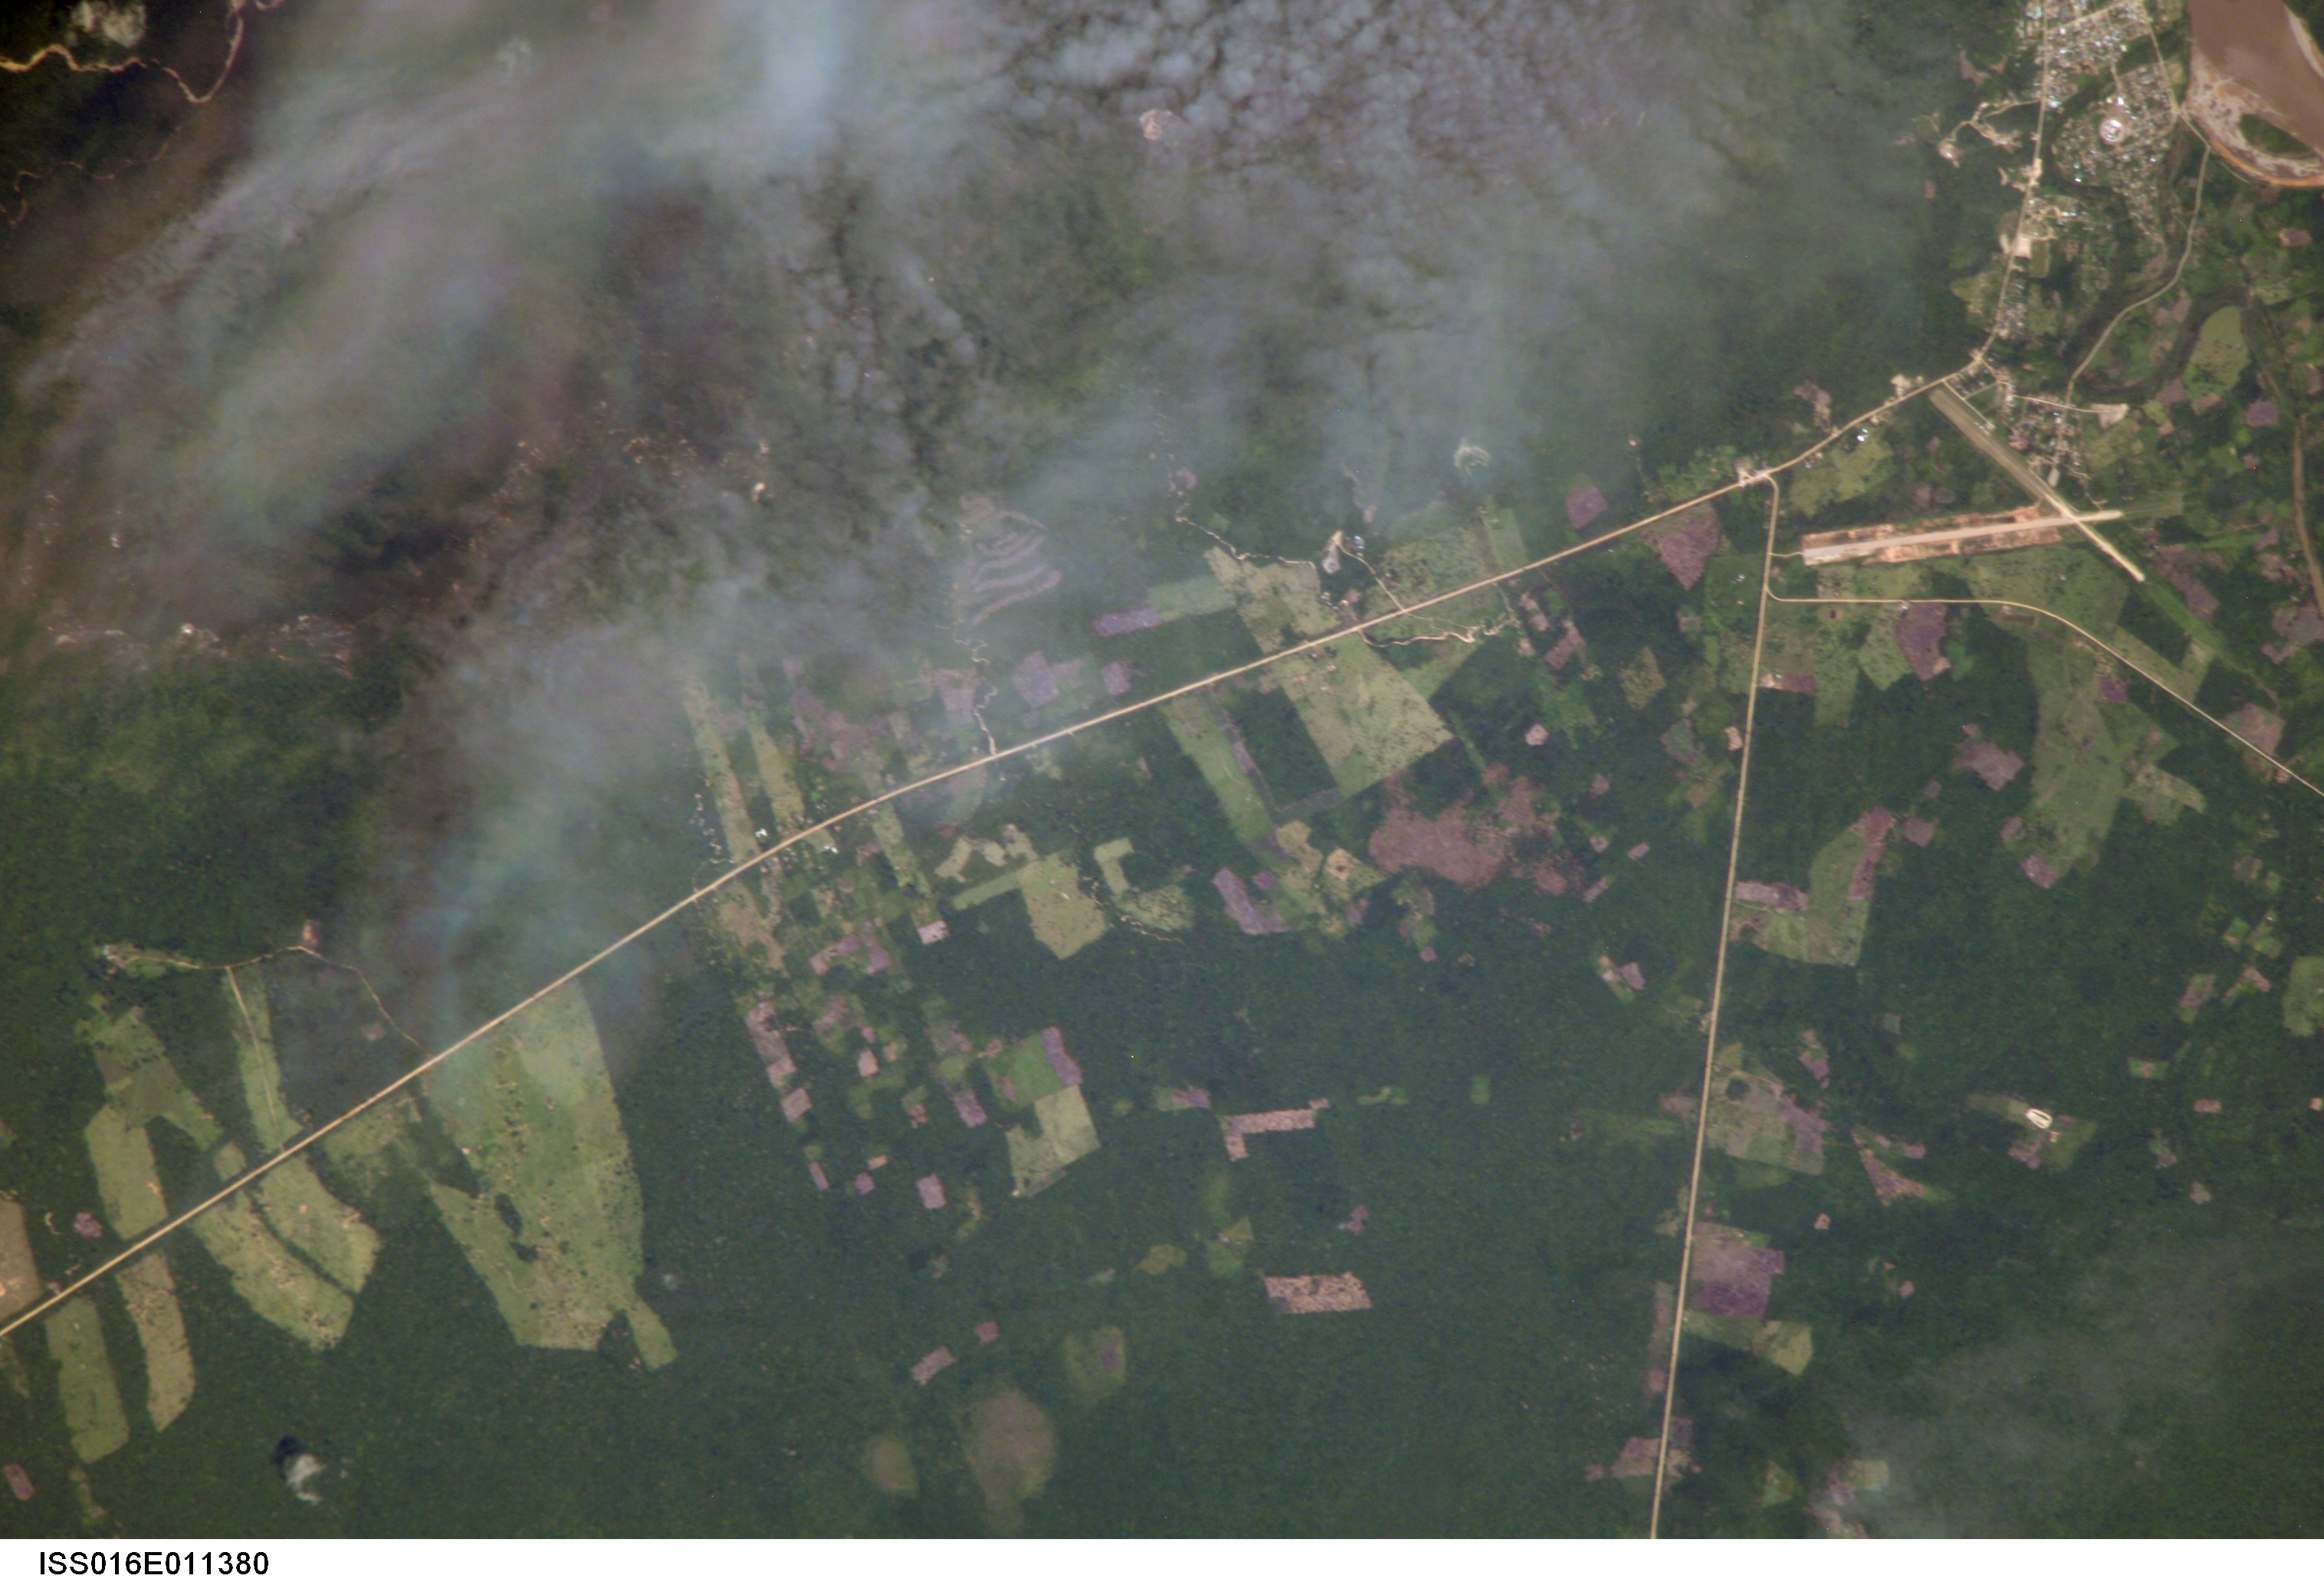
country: BOLIVIA
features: RURRENABAQUE, FOREST, AIRFIELD
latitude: -14.5
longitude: -67.5
